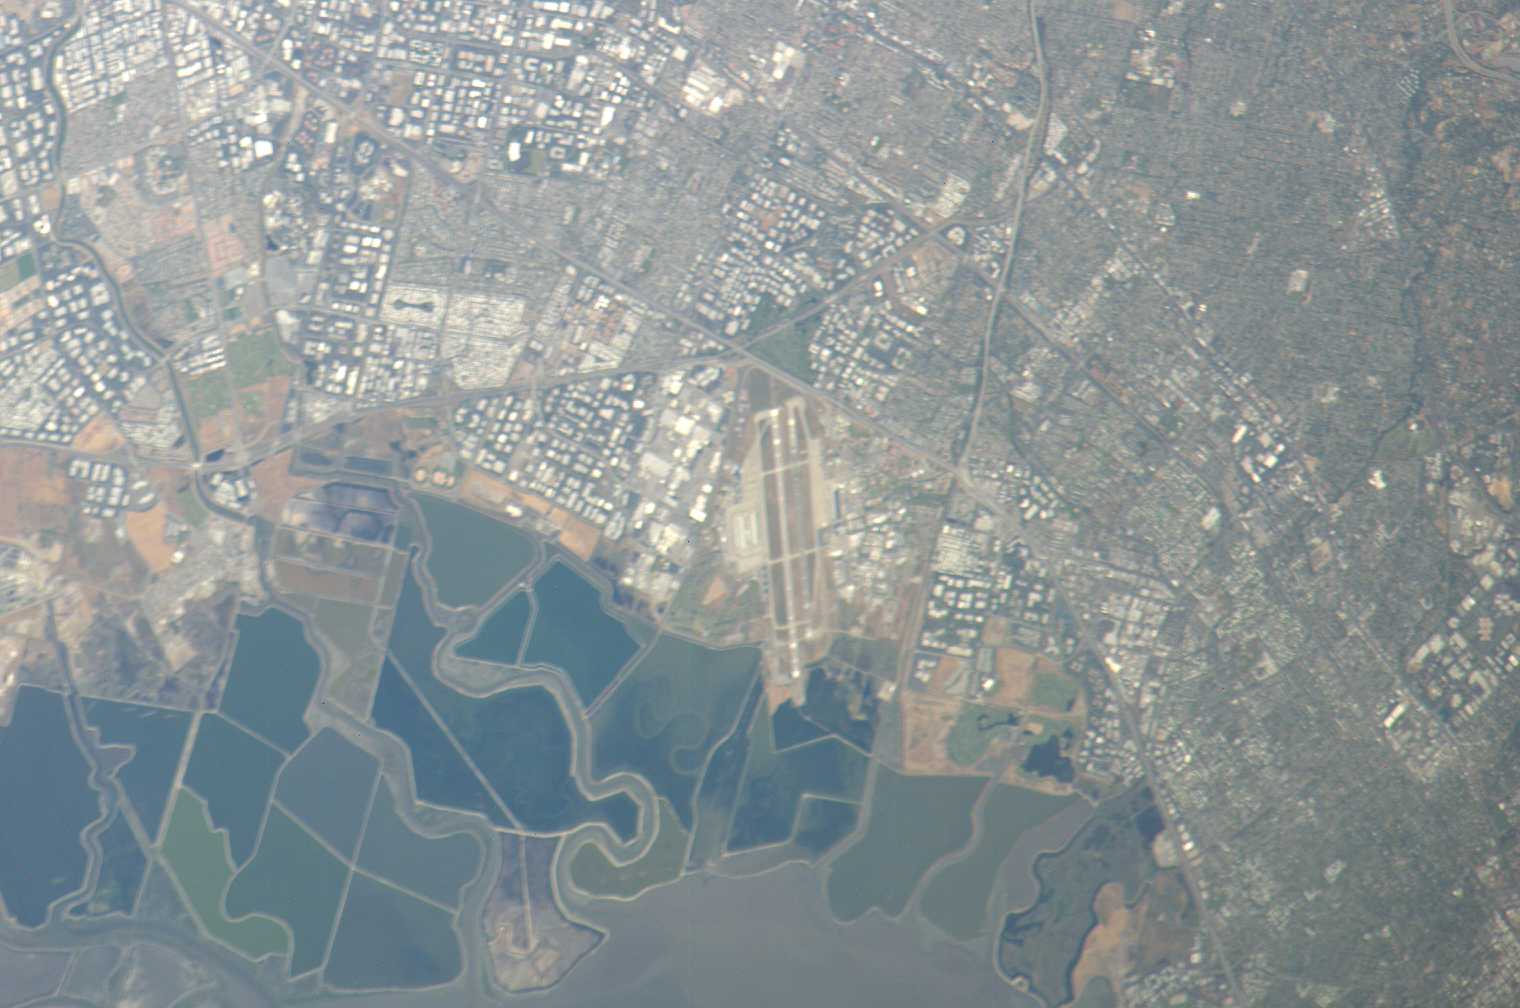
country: USA-CALIFORNIA
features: MOUNTAIN VIEW, MOFFETT FIELD
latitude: 37.3
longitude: -122.0
